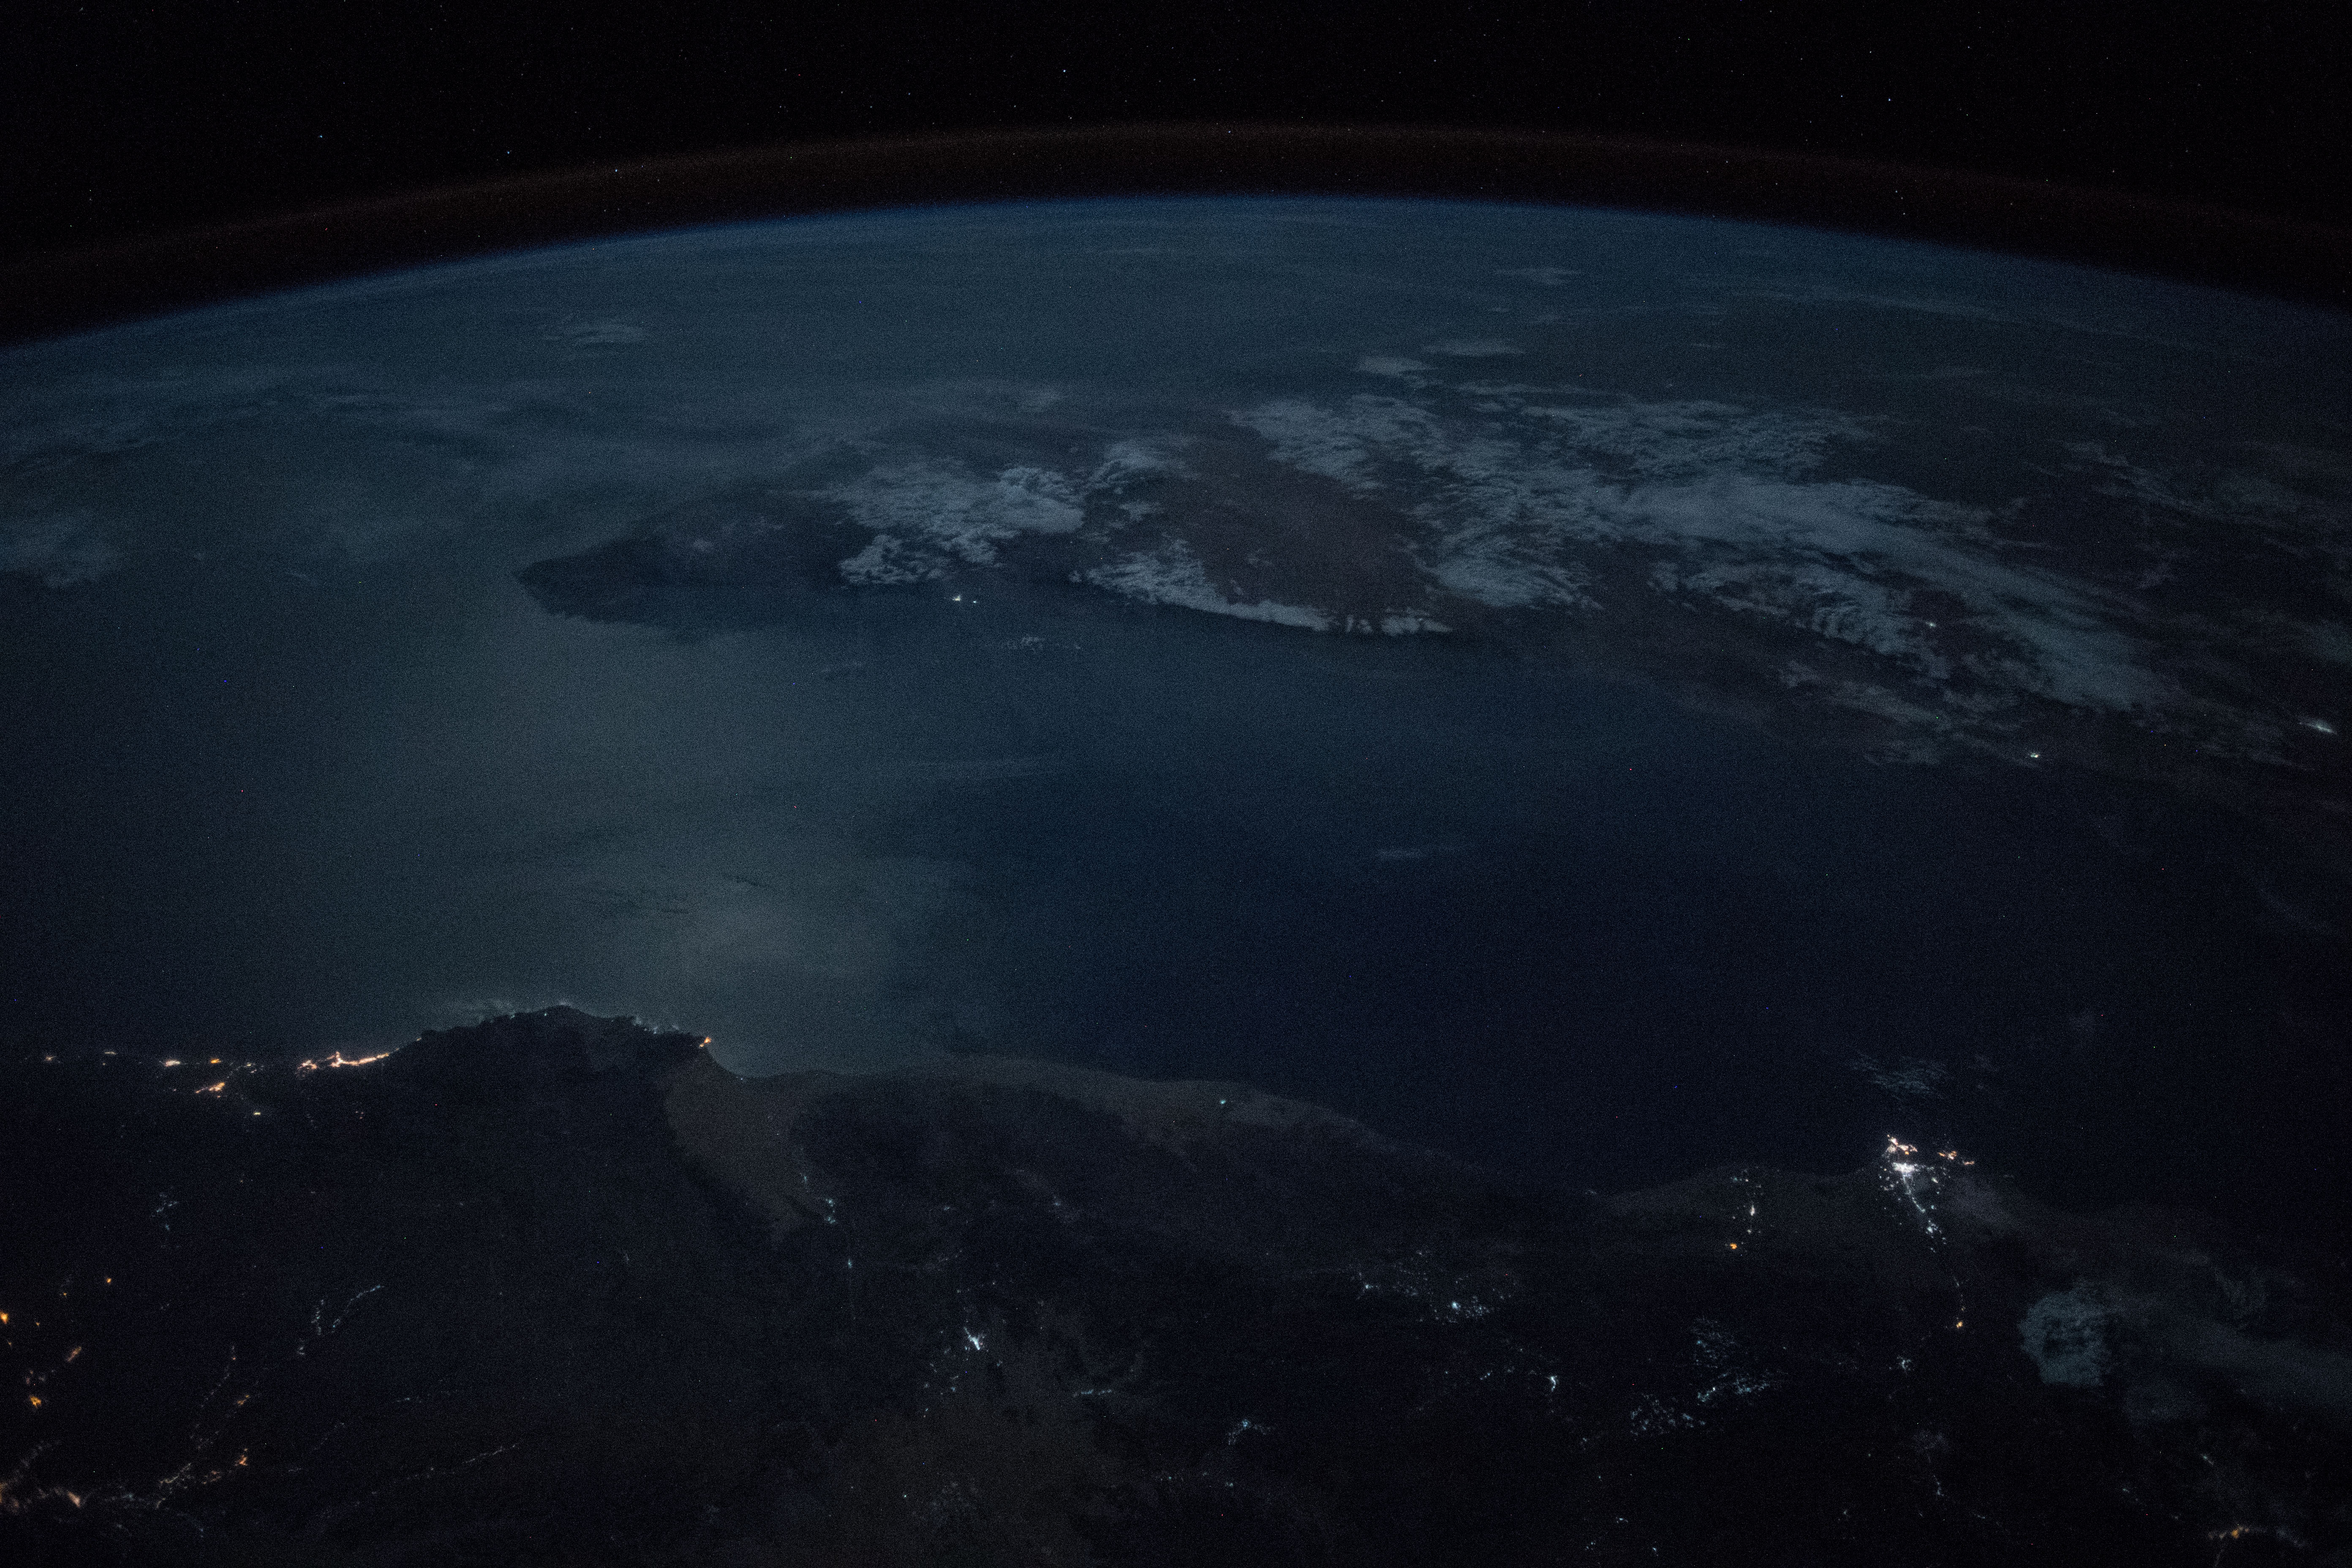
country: SOMALIA
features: OGO MOUNTAINS, COAST, GULF OF ADEN, NIGHT, EARTH LIMB
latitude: 12.2
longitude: 47.8
